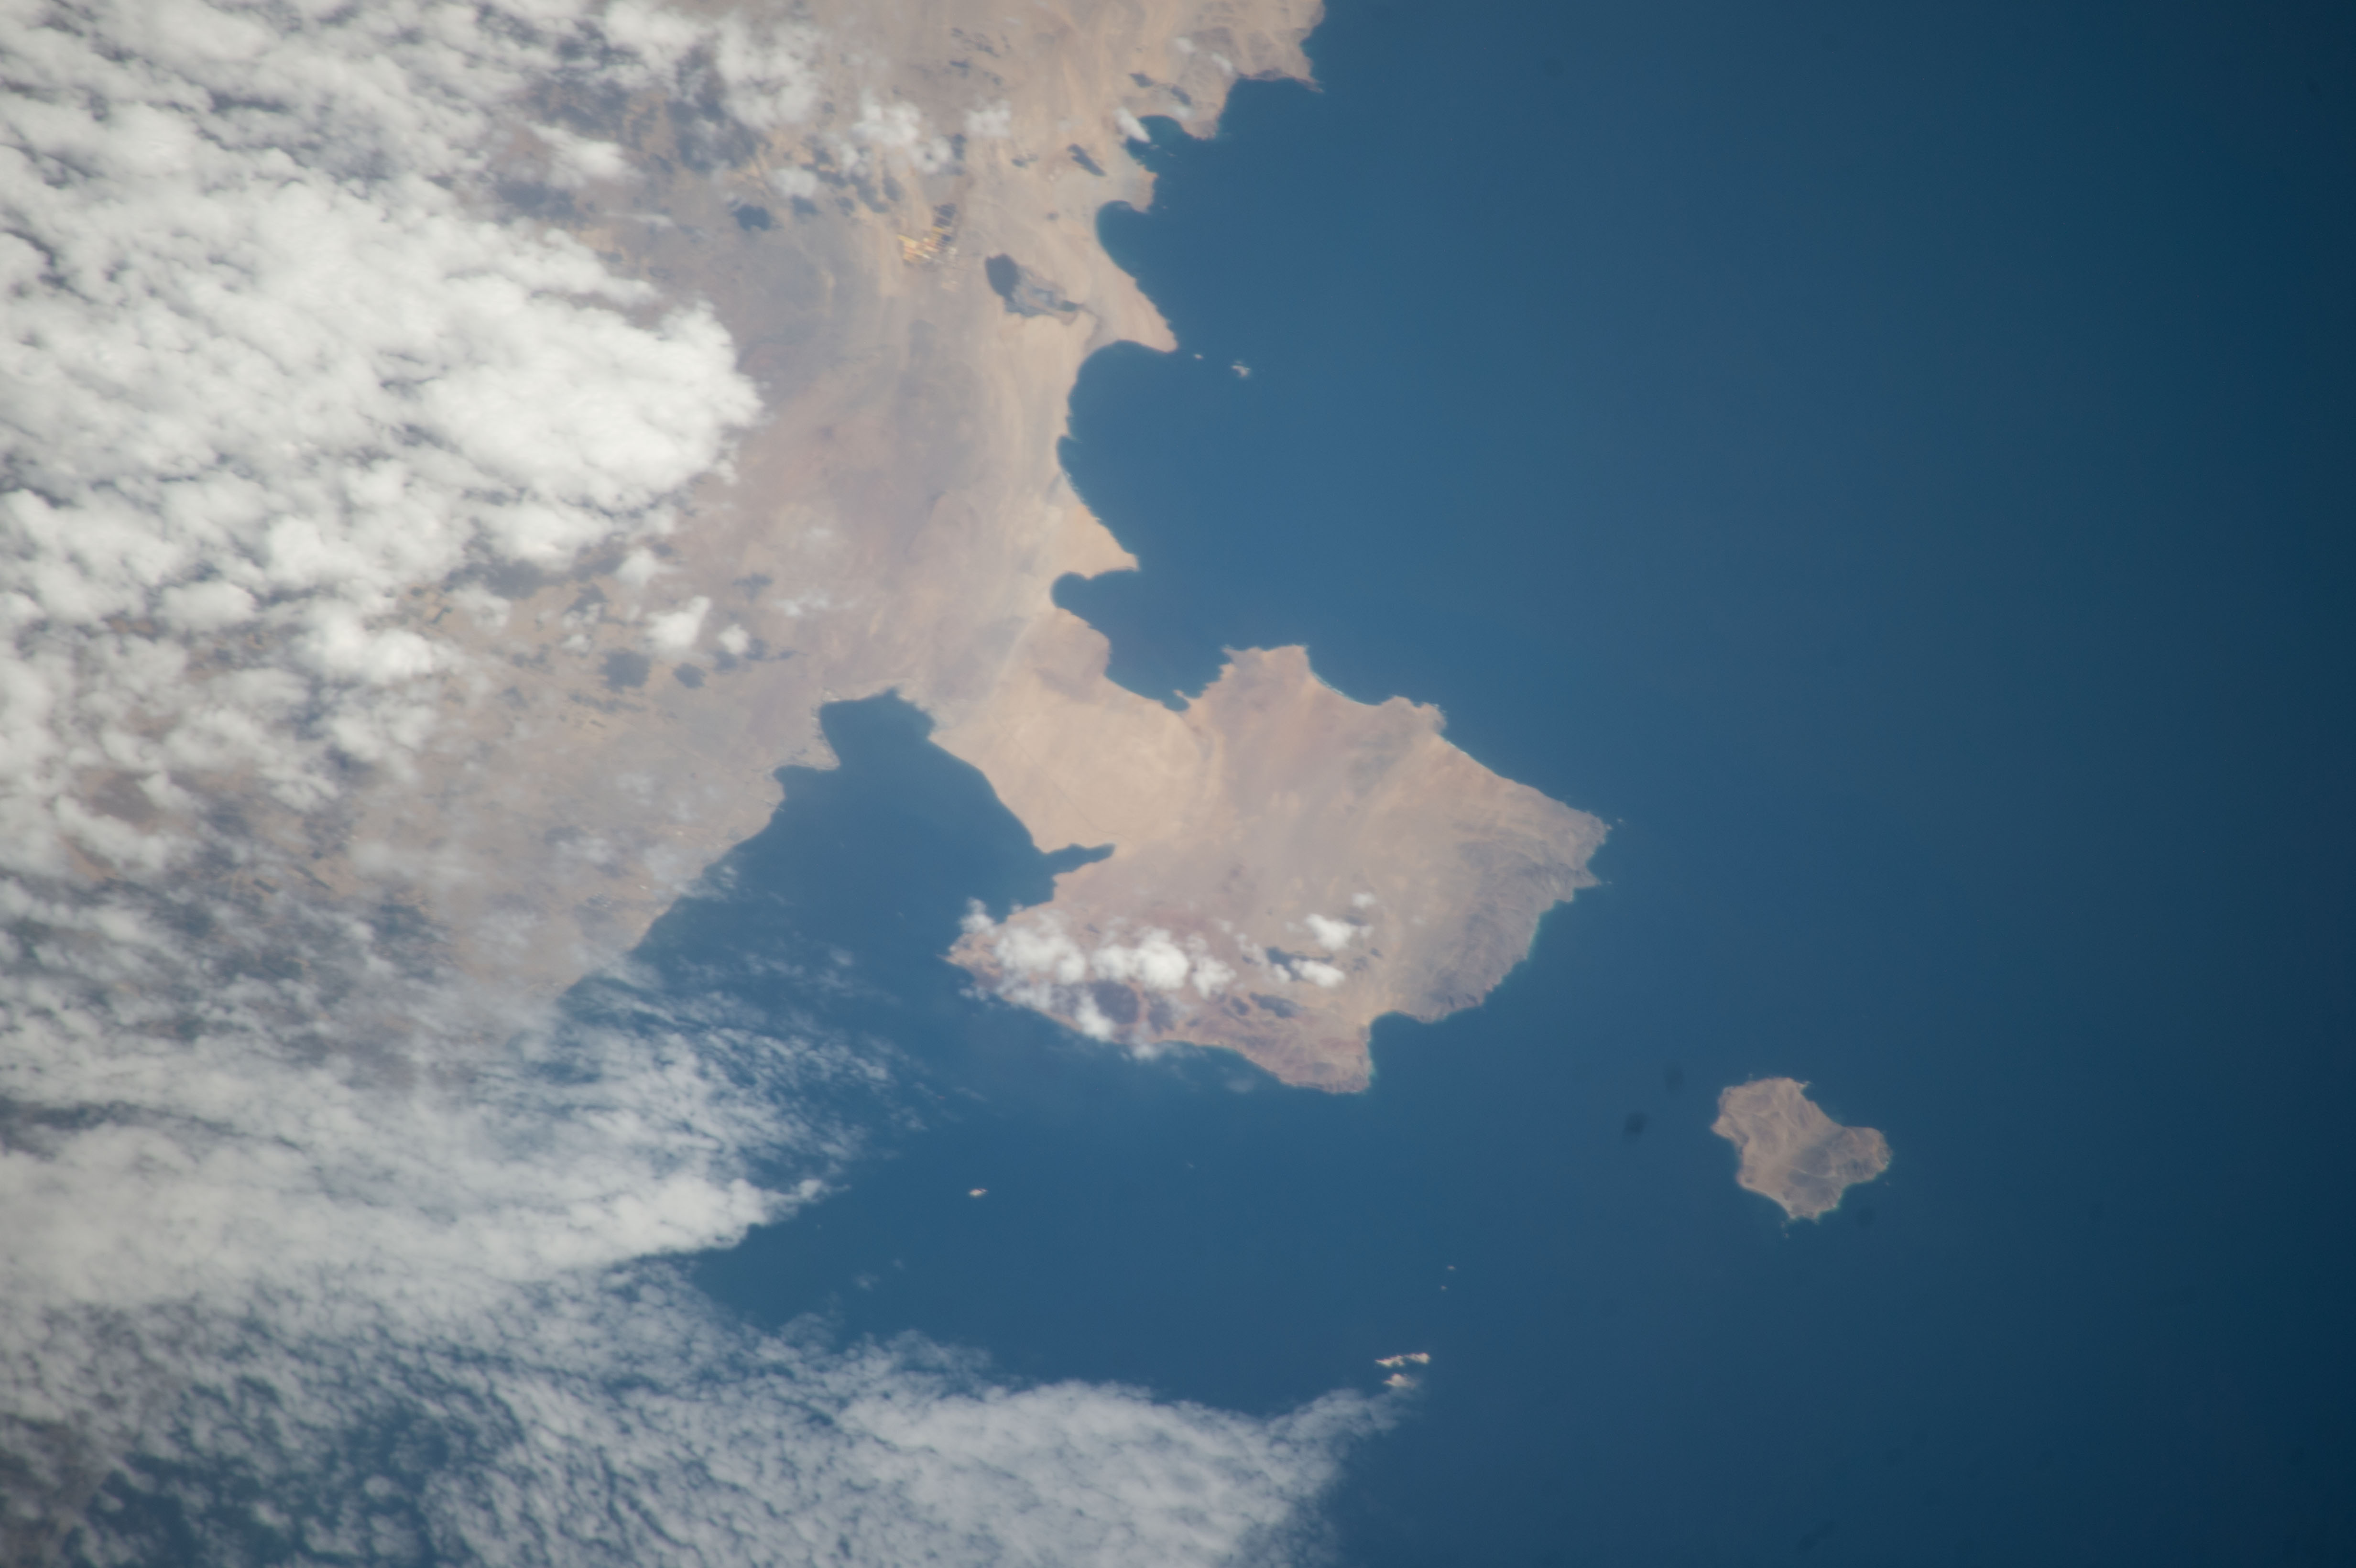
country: PERU
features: ISLA SANGAYAN,PERU,PARACAS PENINSULA,BAHIA DE LAGUNILLAS,BAHIA DE PISCO,LAGUNA DEL MUERTO,PARACAS BAY,OTUMA SALT MINE,PUNTA ZARATE,ISLA ZARATE,SAN GALLAN ISLAND
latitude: -13.9
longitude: -76.3
